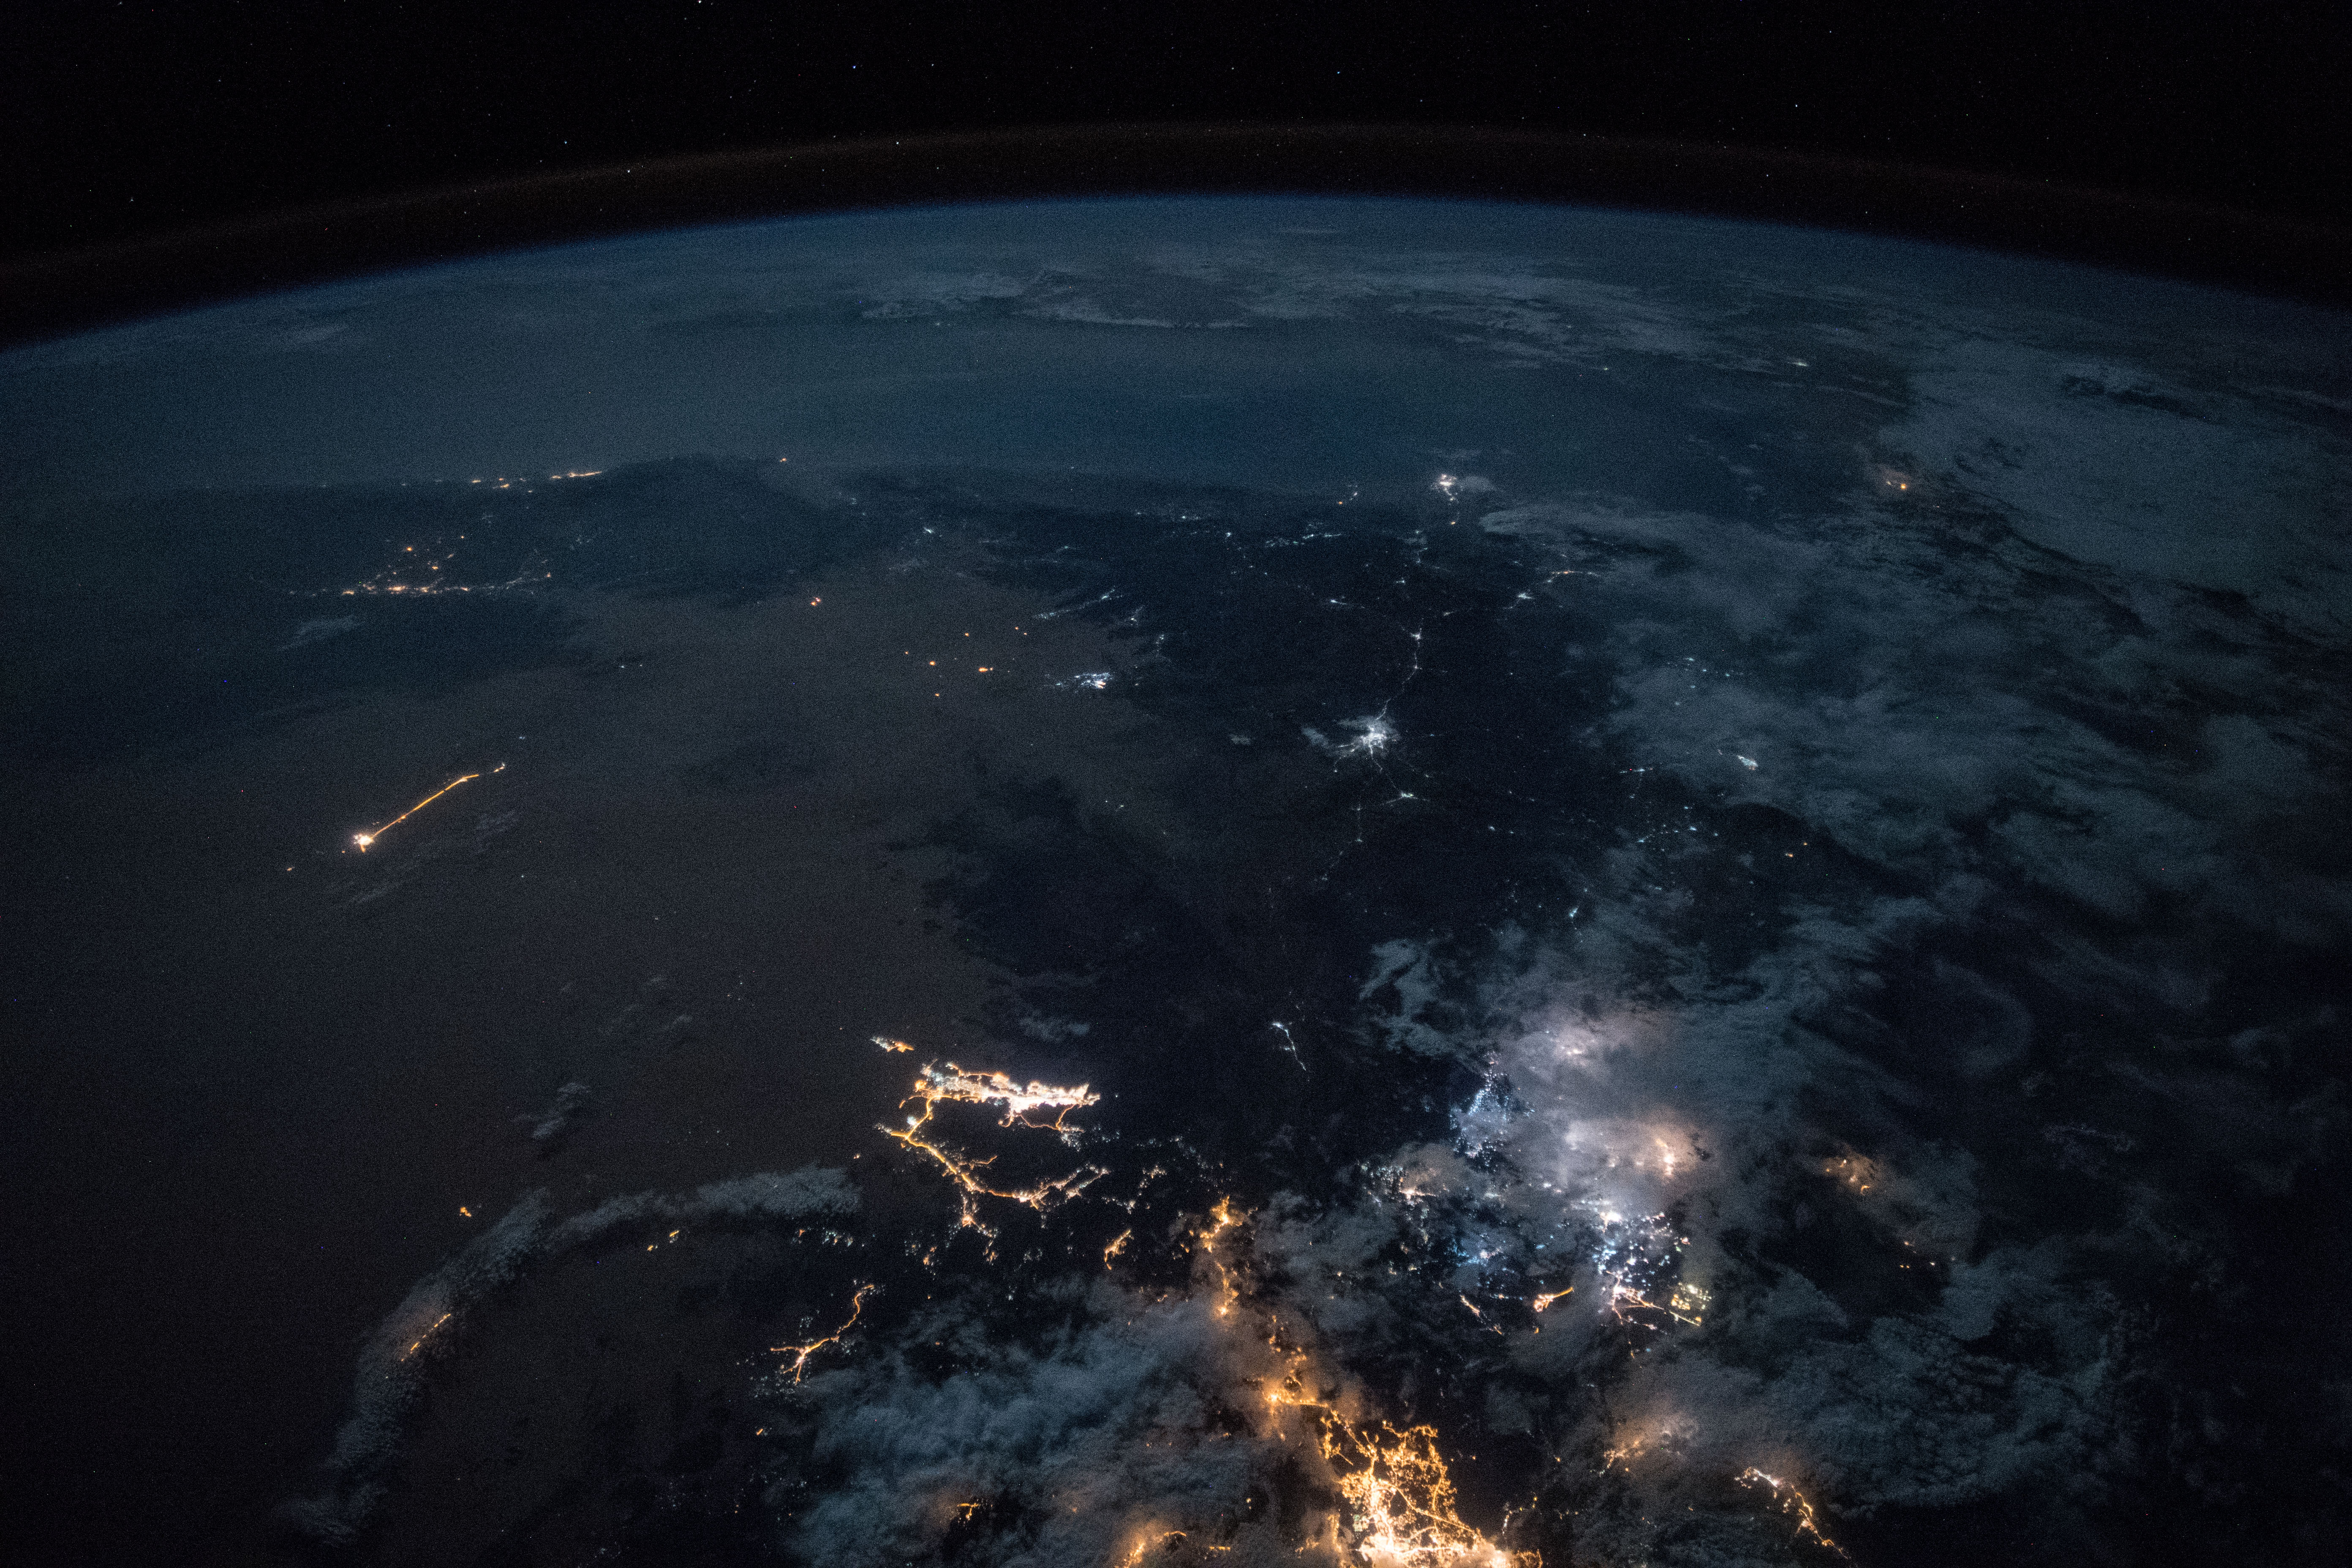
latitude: 15.9
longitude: 44.4
